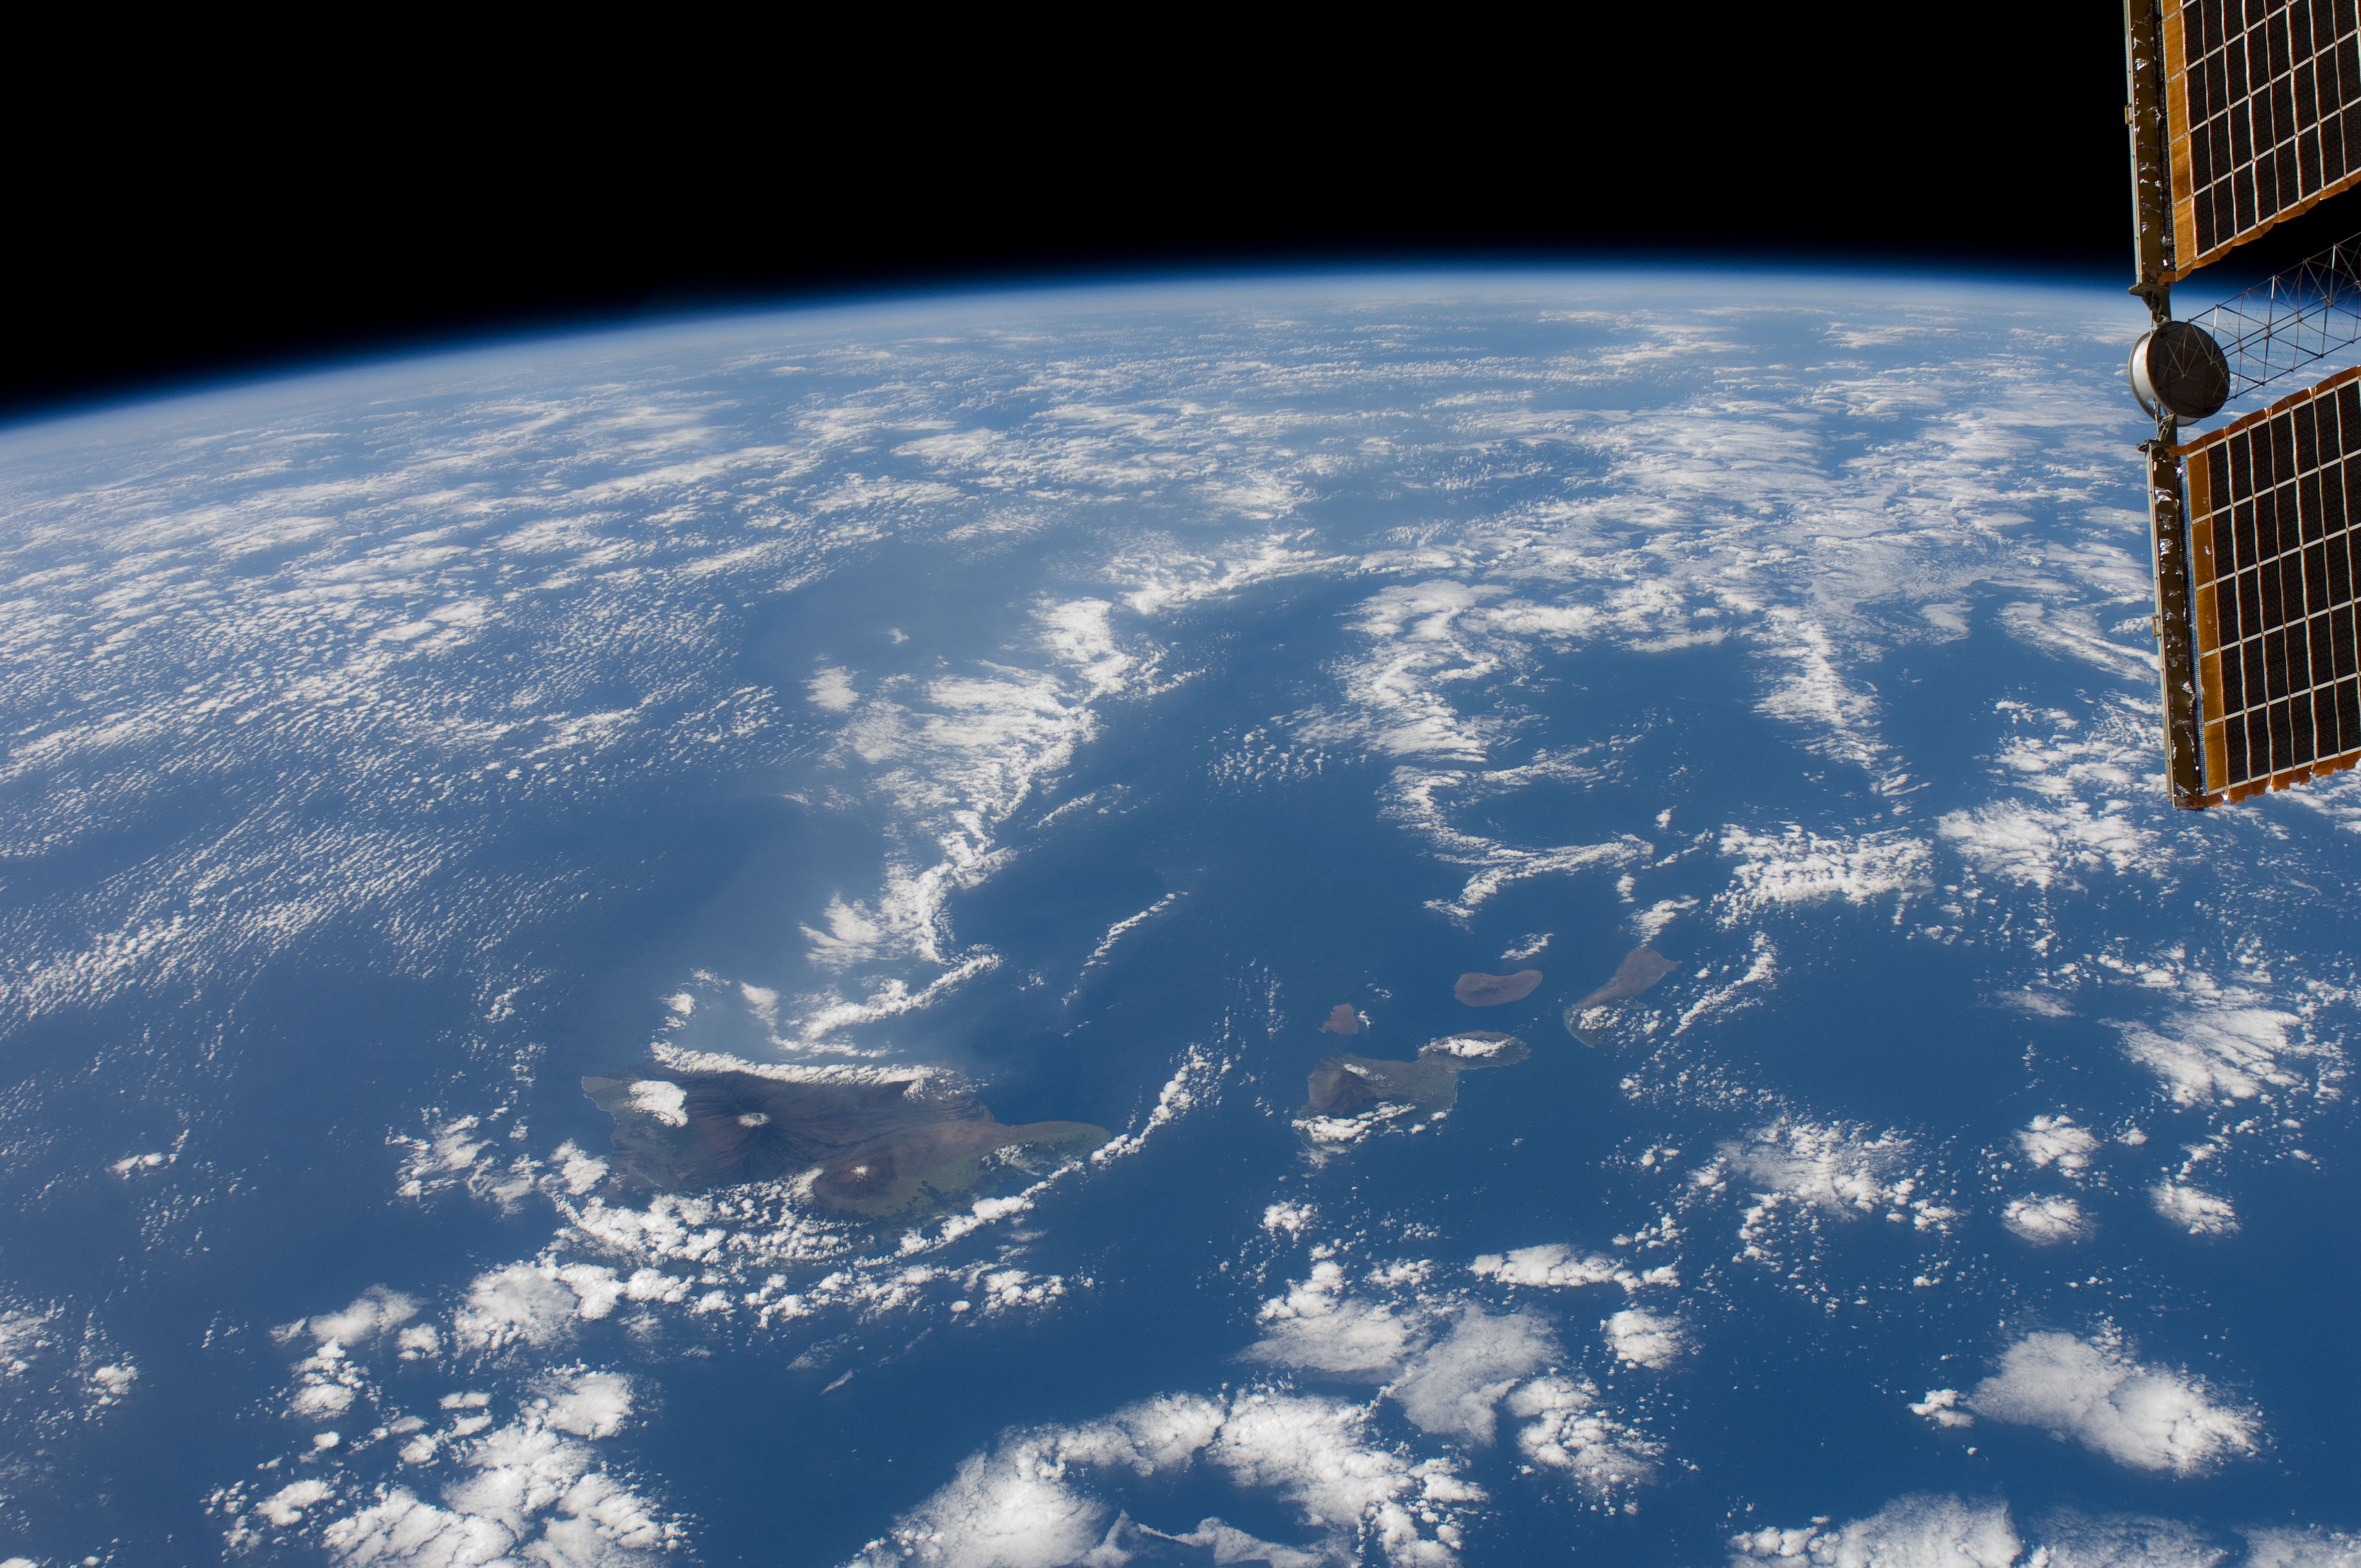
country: USA-HAWAII
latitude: 20.0
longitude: -157.0
